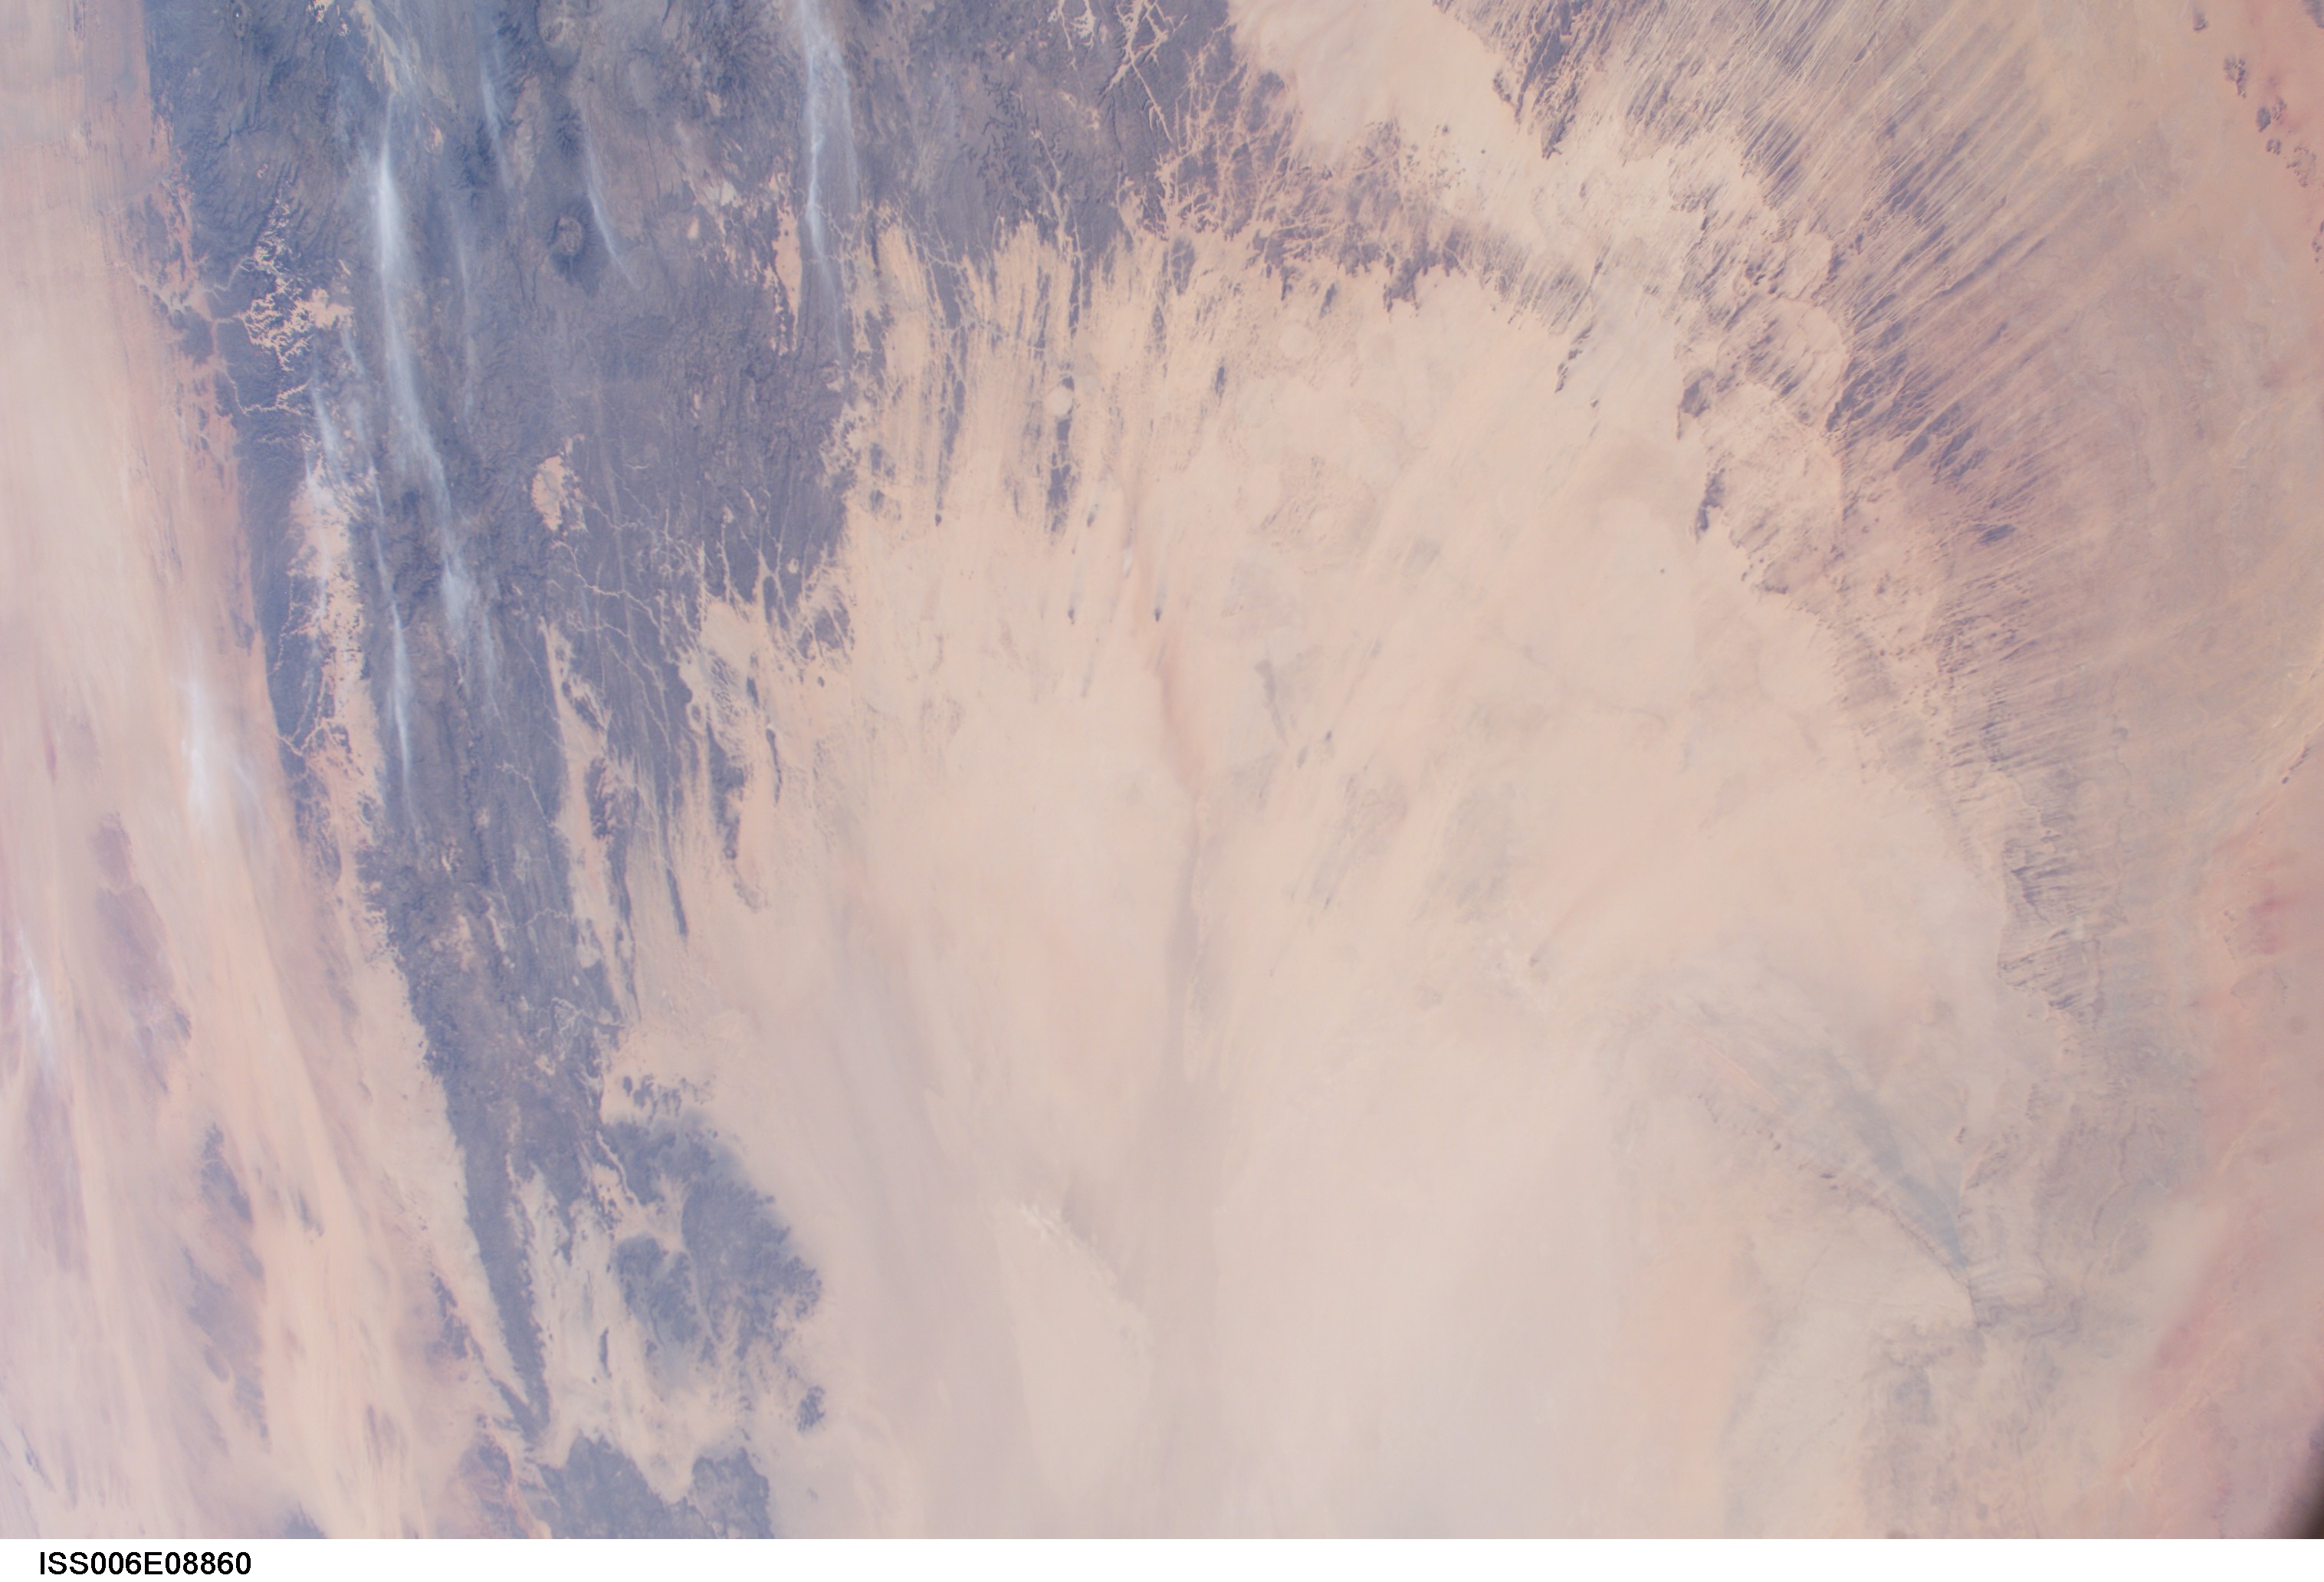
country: LIBYA
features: TIBESTI, KEGUEUR TERBI VOLCANO
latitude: 23.5
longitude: 17.0
